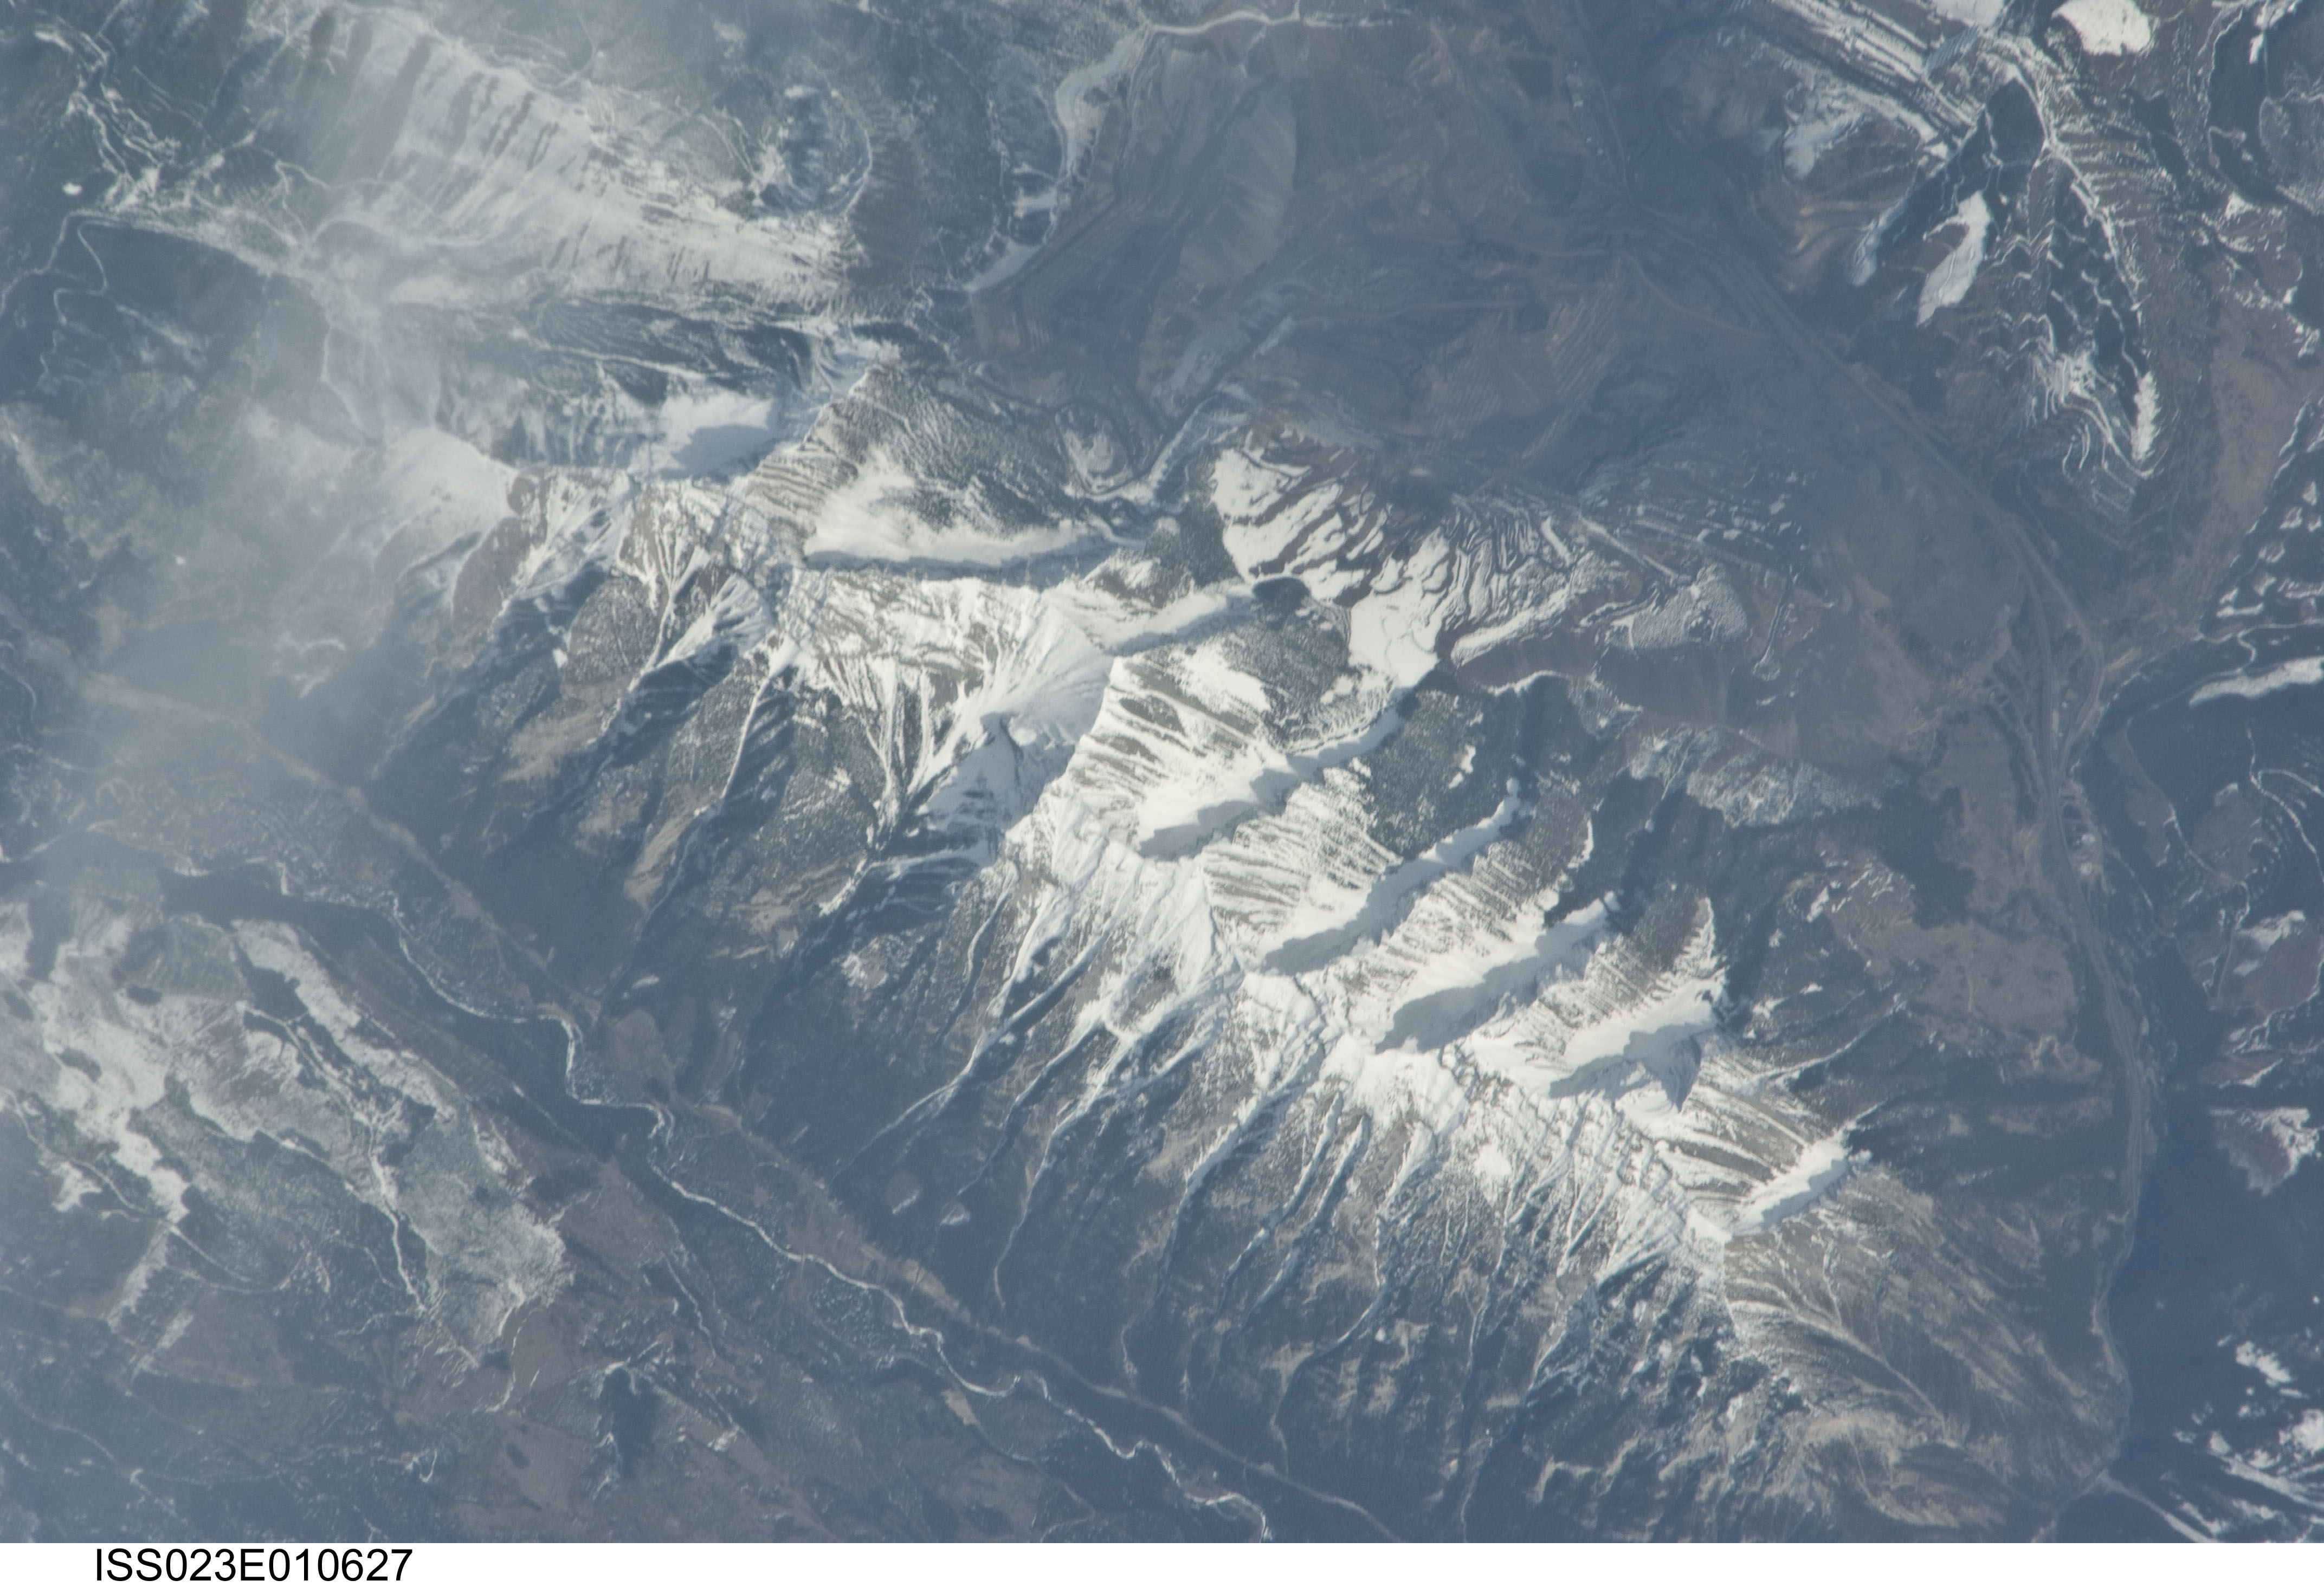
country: CANADA-BC
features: ROCKY MTS., MT. LYNE, ELK R., SNOW
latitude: 49.9
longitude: -114.8
